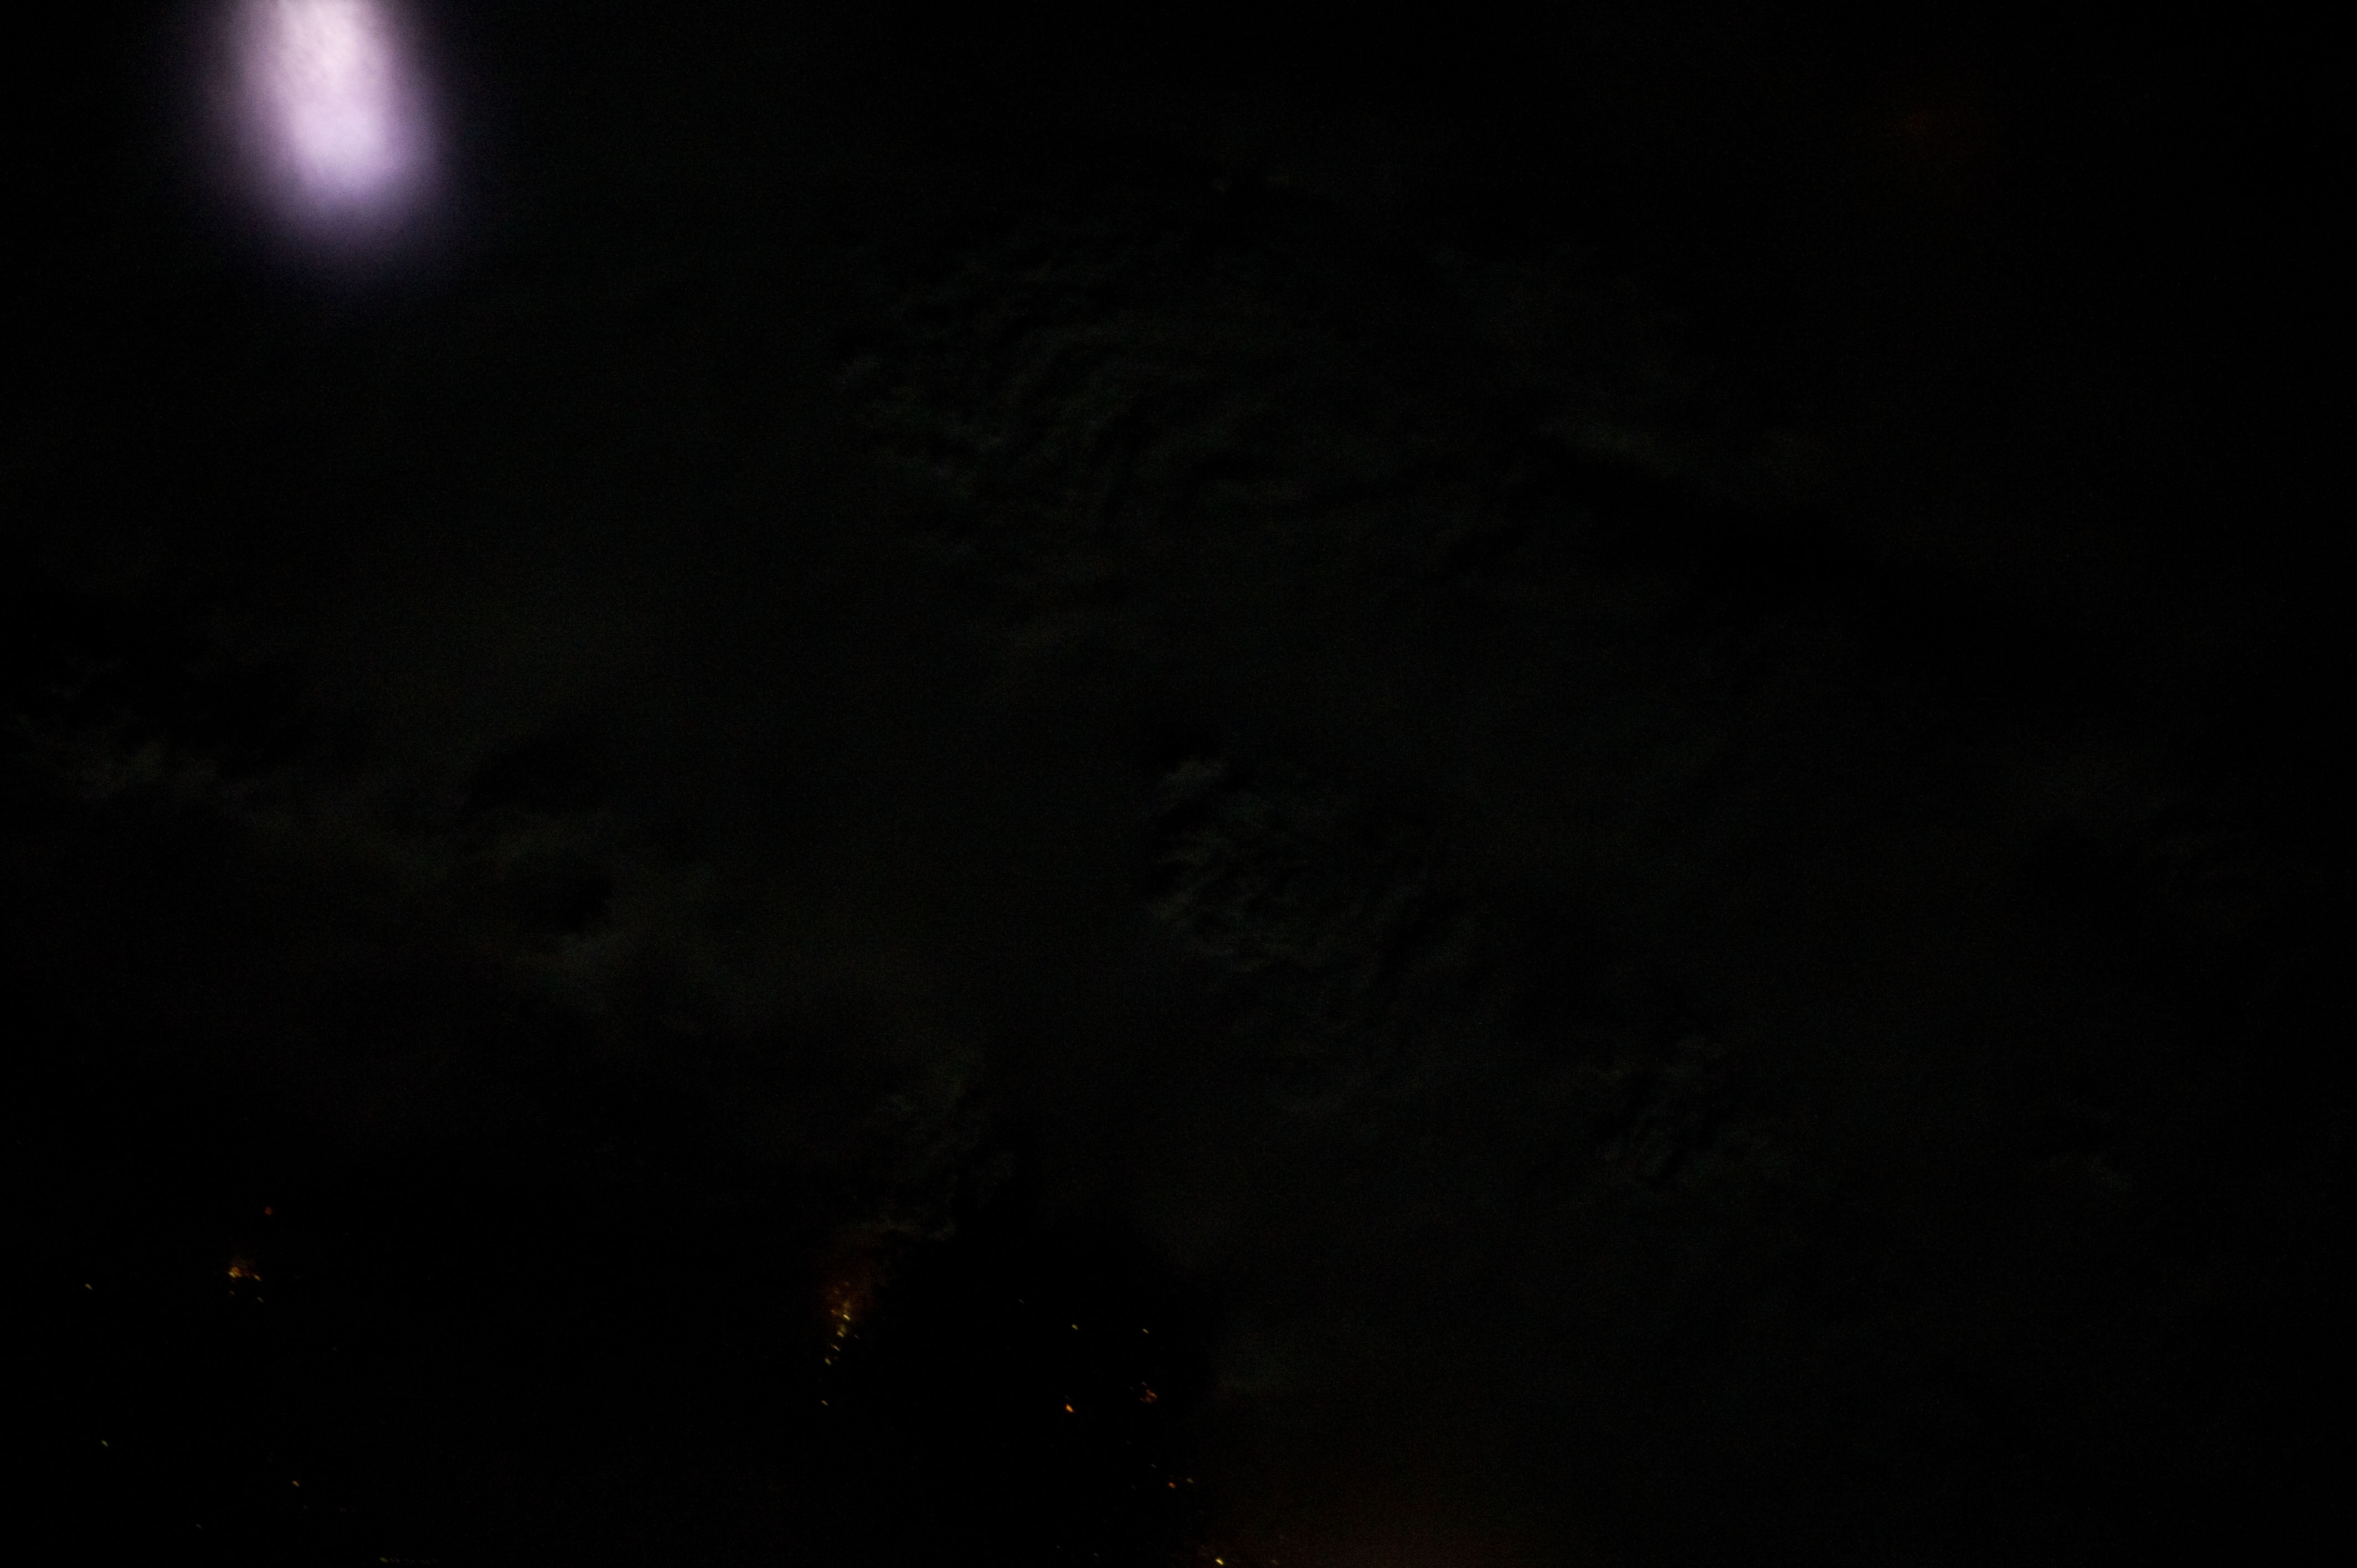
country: USA-OKLAHOMA
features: LIGHTNING AT NIGHT
